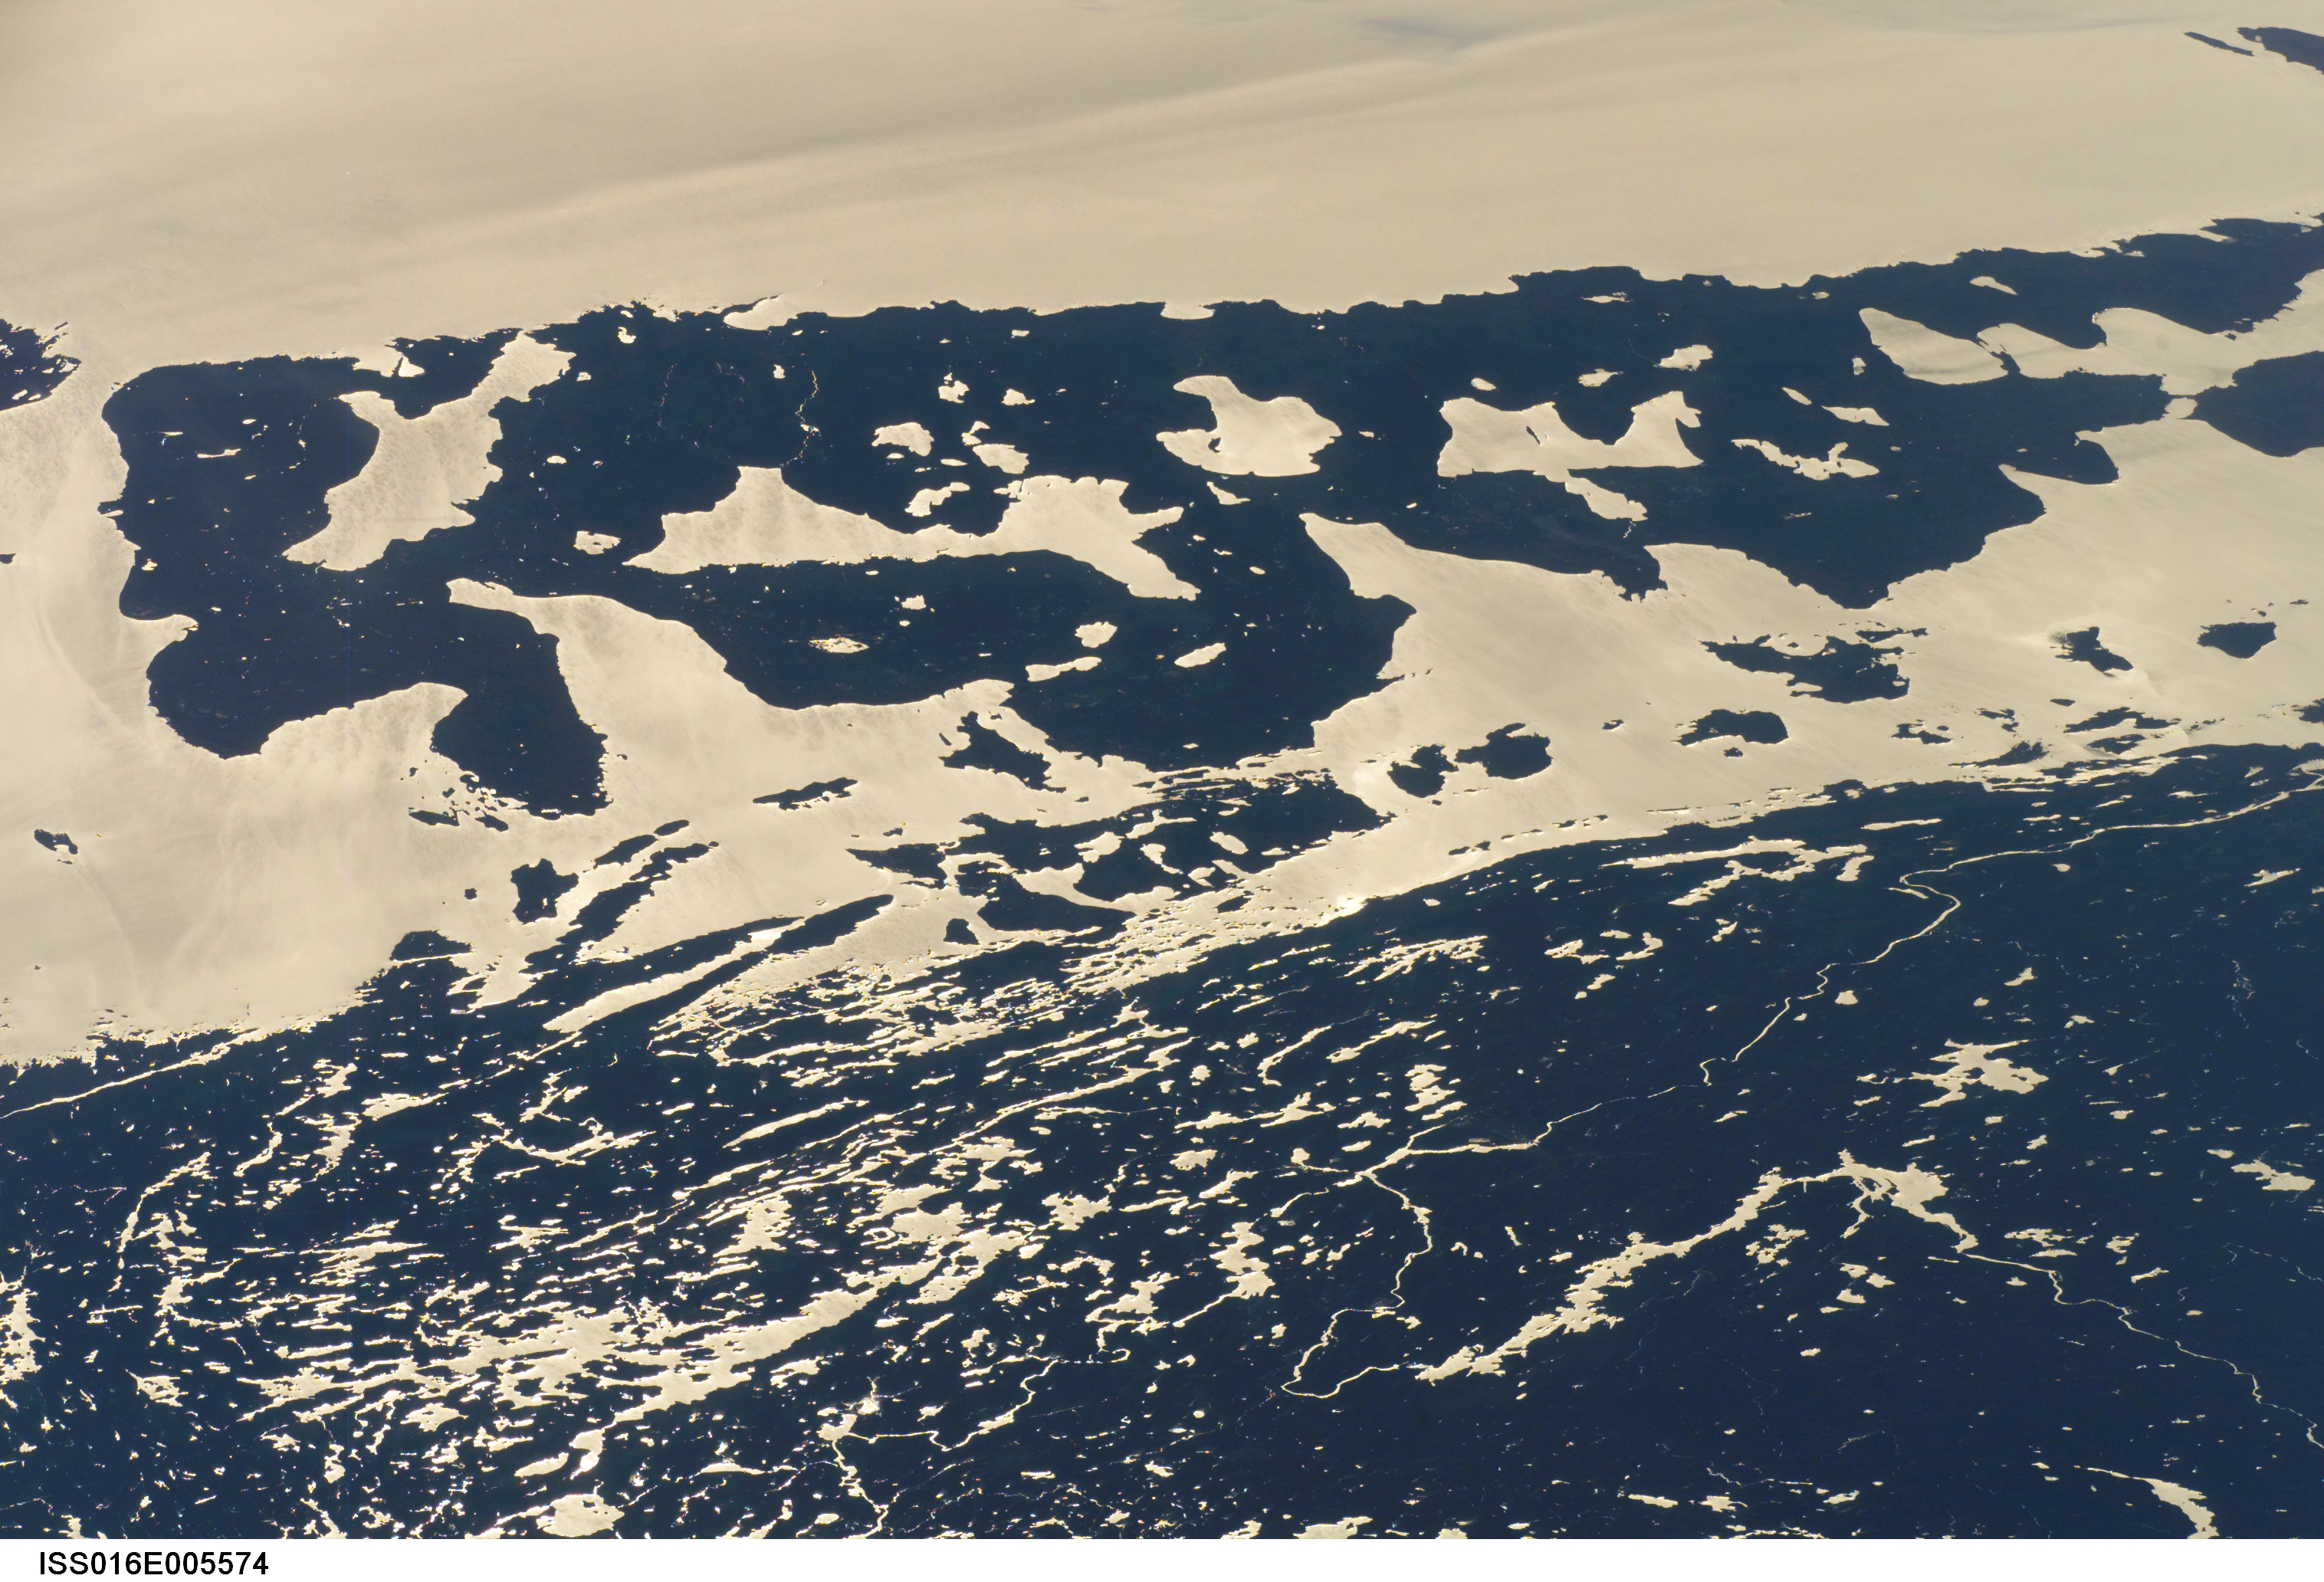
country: CANADA-O
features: LAKE HURON, GLINT, ISLANDS
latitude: 46.0
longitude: -82.0
